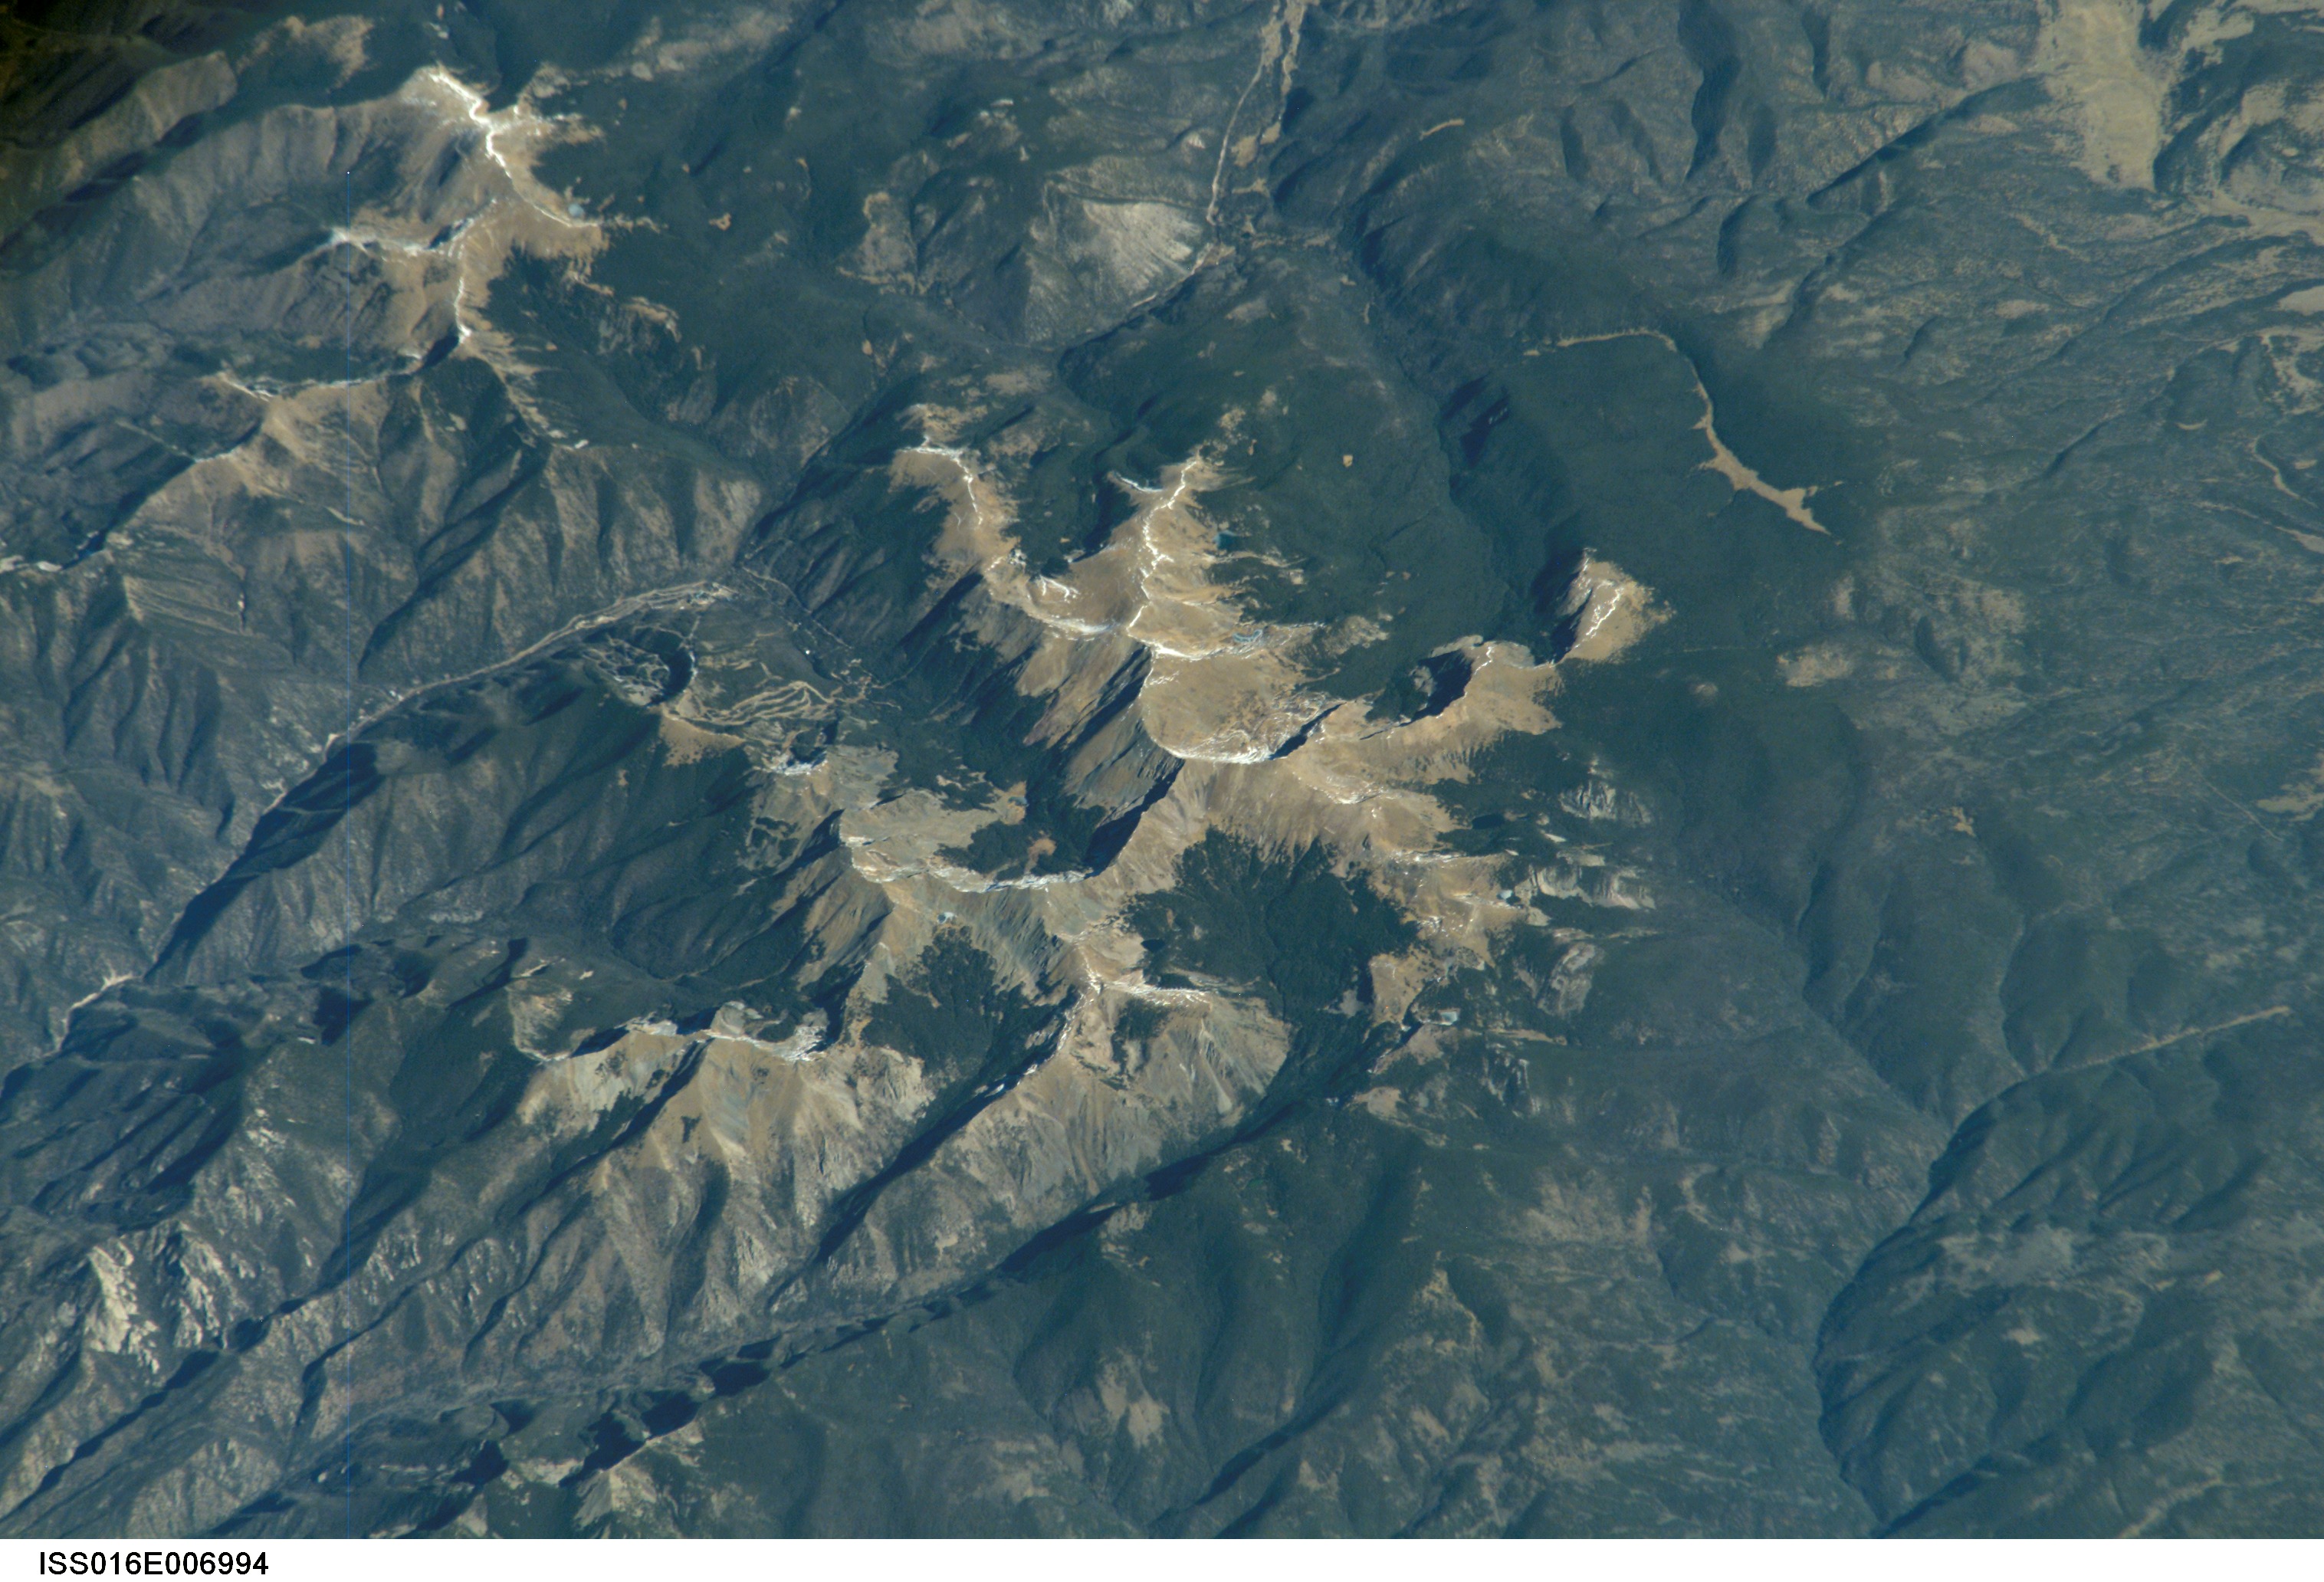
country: USA-NEW MEXICO
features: TAOS SKI VALLEY, FOR., TAOS MTS.
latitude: 36.6
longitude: -105.4
